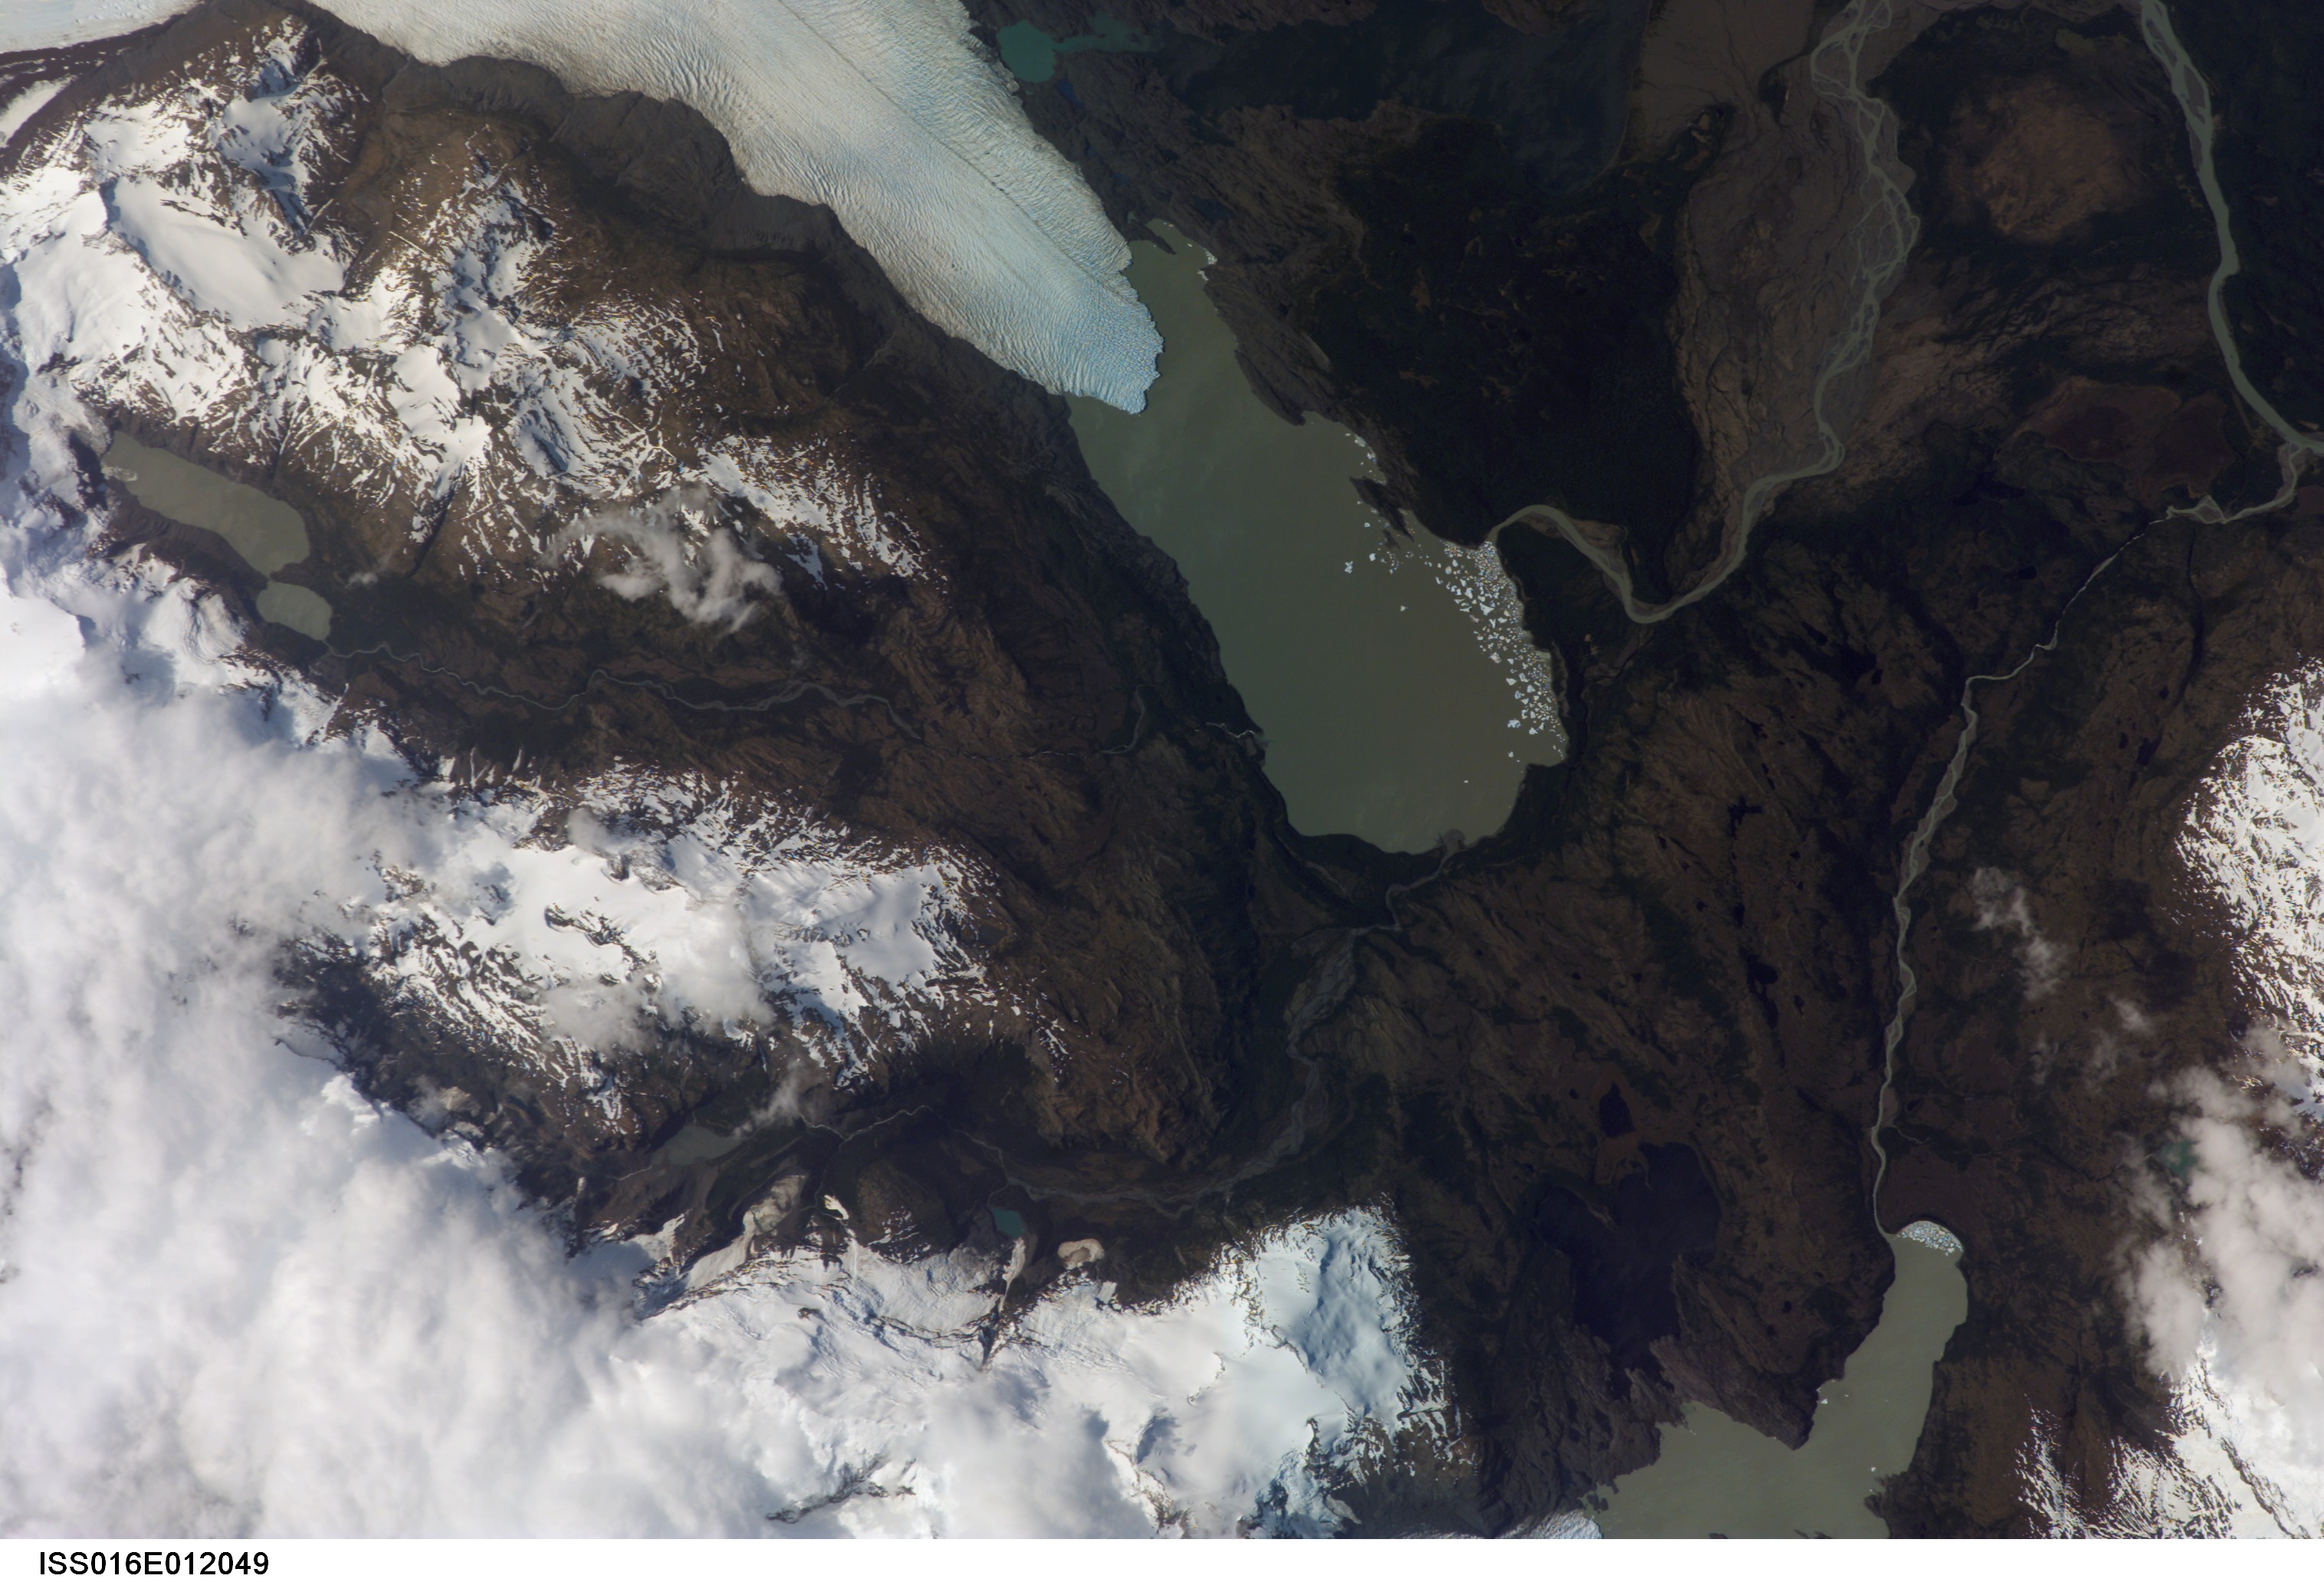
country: CHILE
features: TORRES DEL PAINE NATIONAL PARK,ICE,GLACIER
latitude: -51.3
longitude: -73.3
